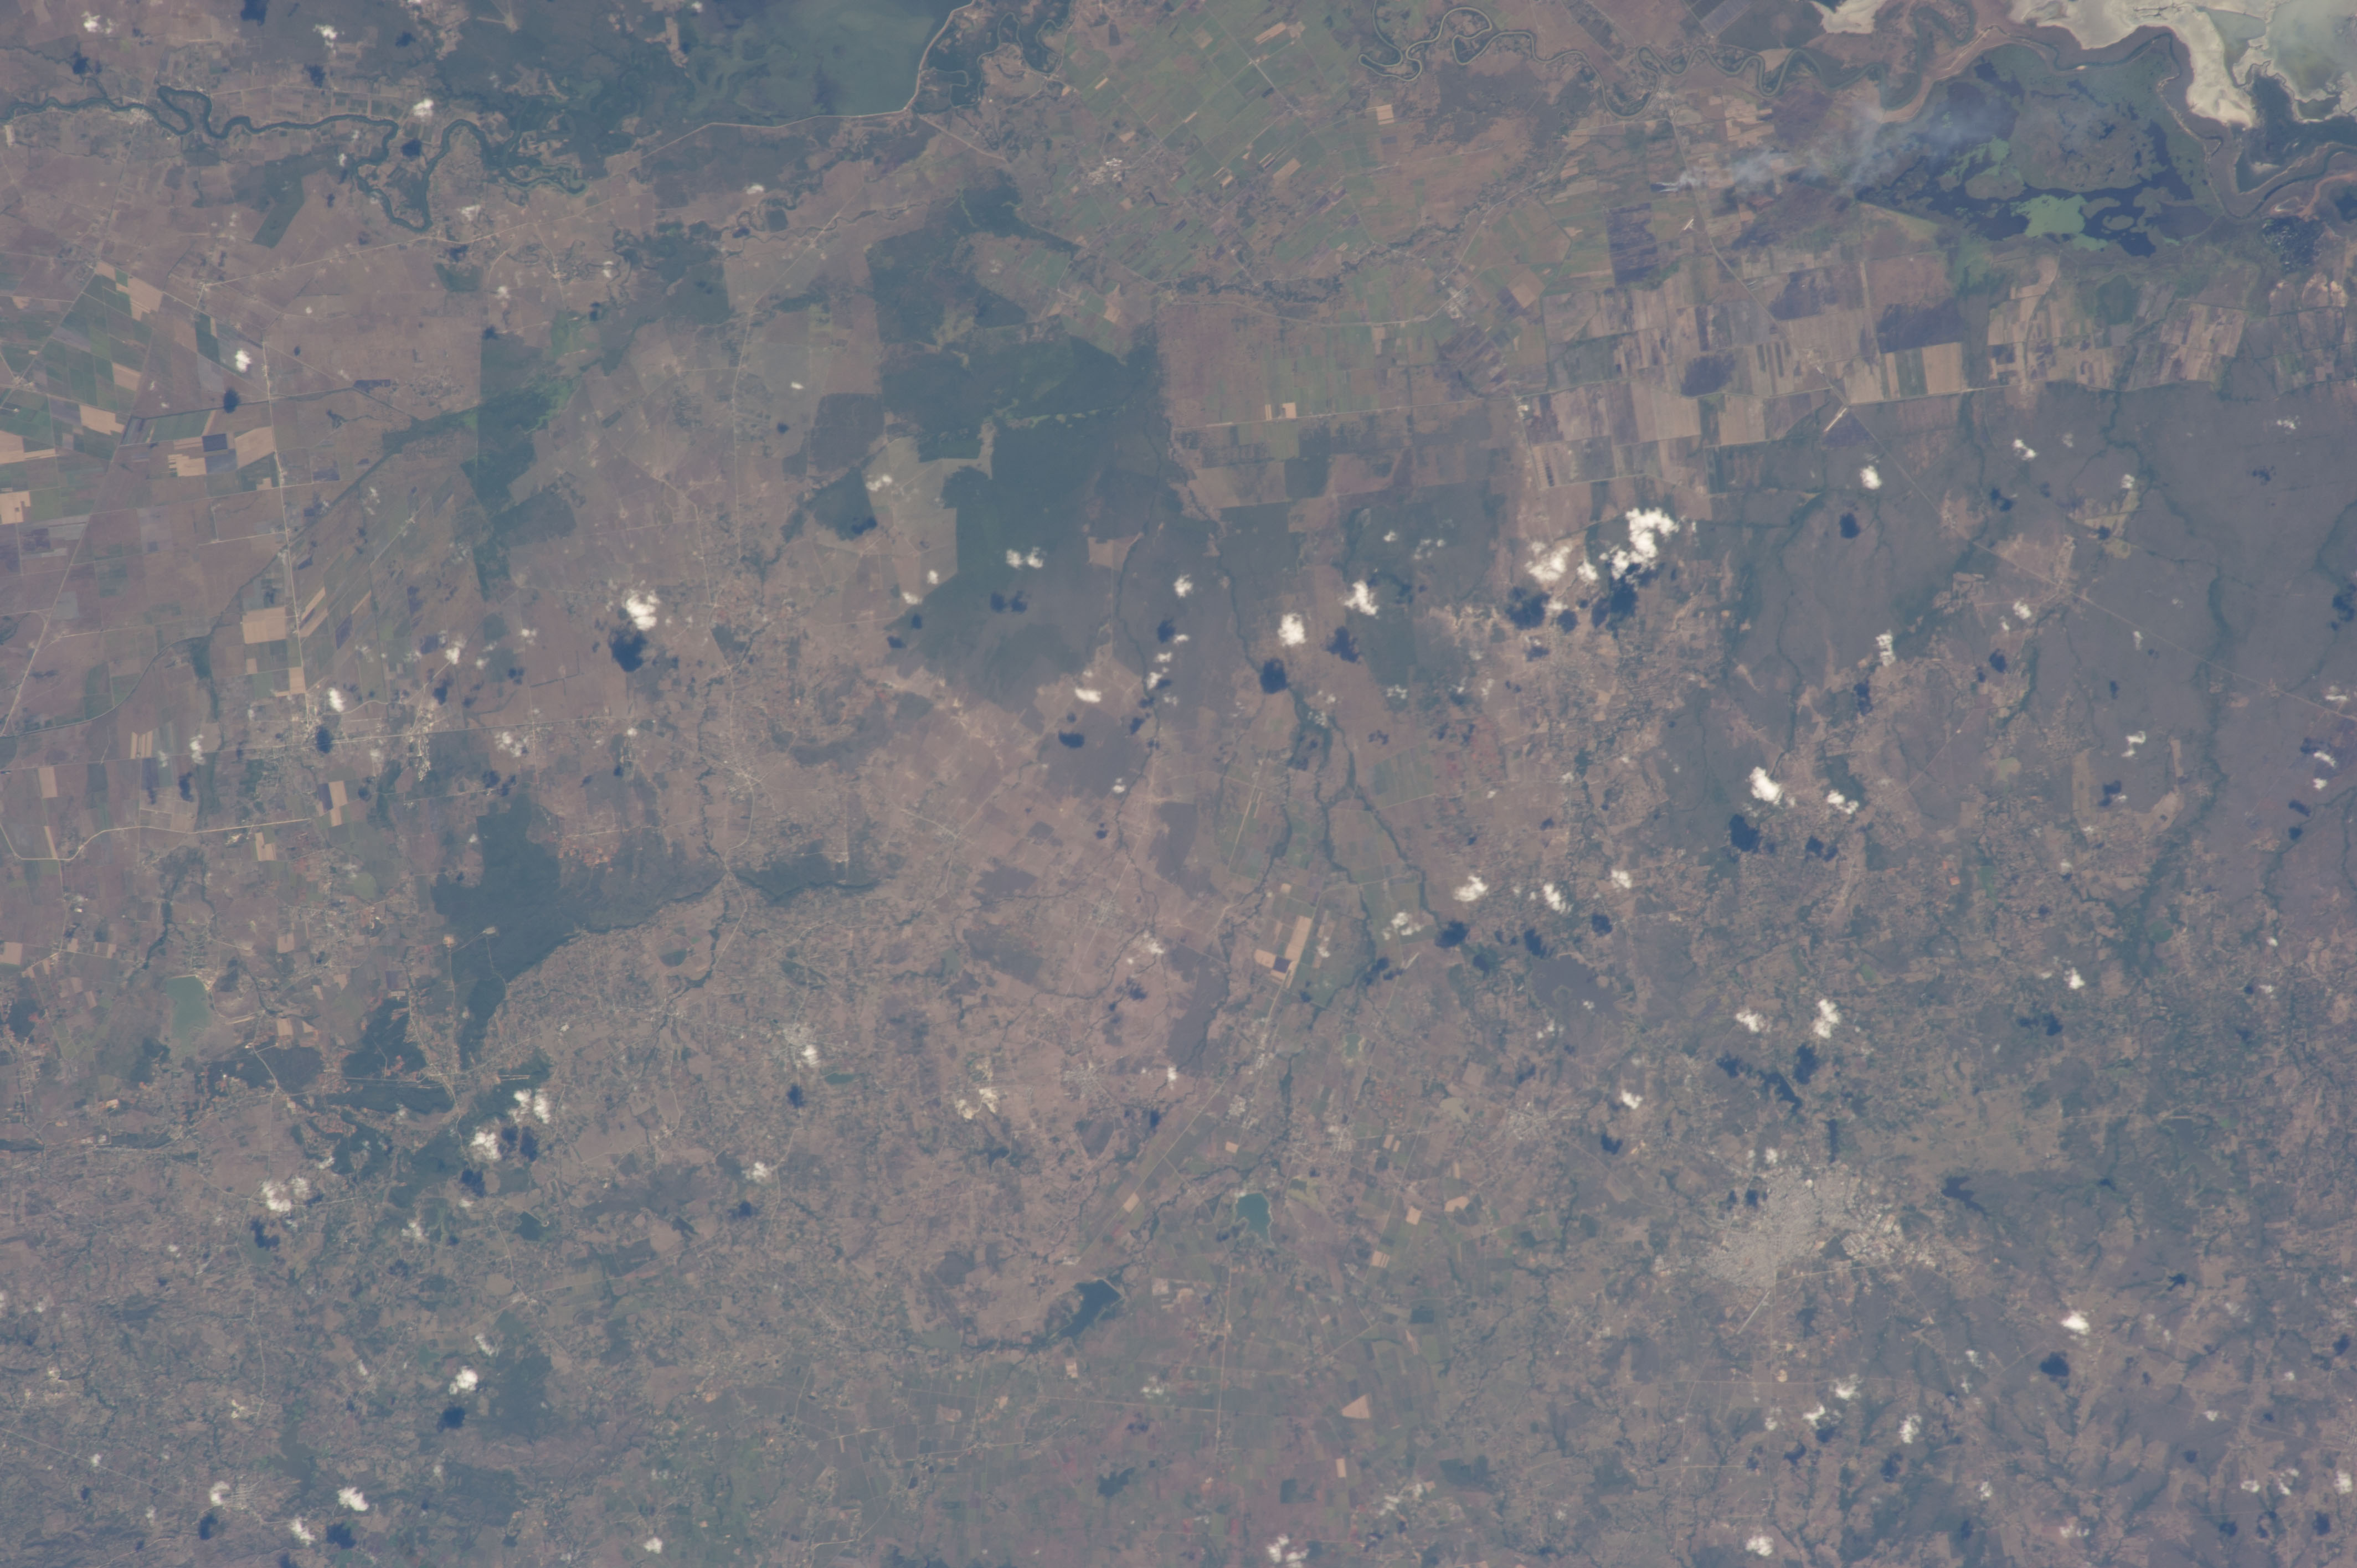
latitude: 20.8
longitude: -76.8
